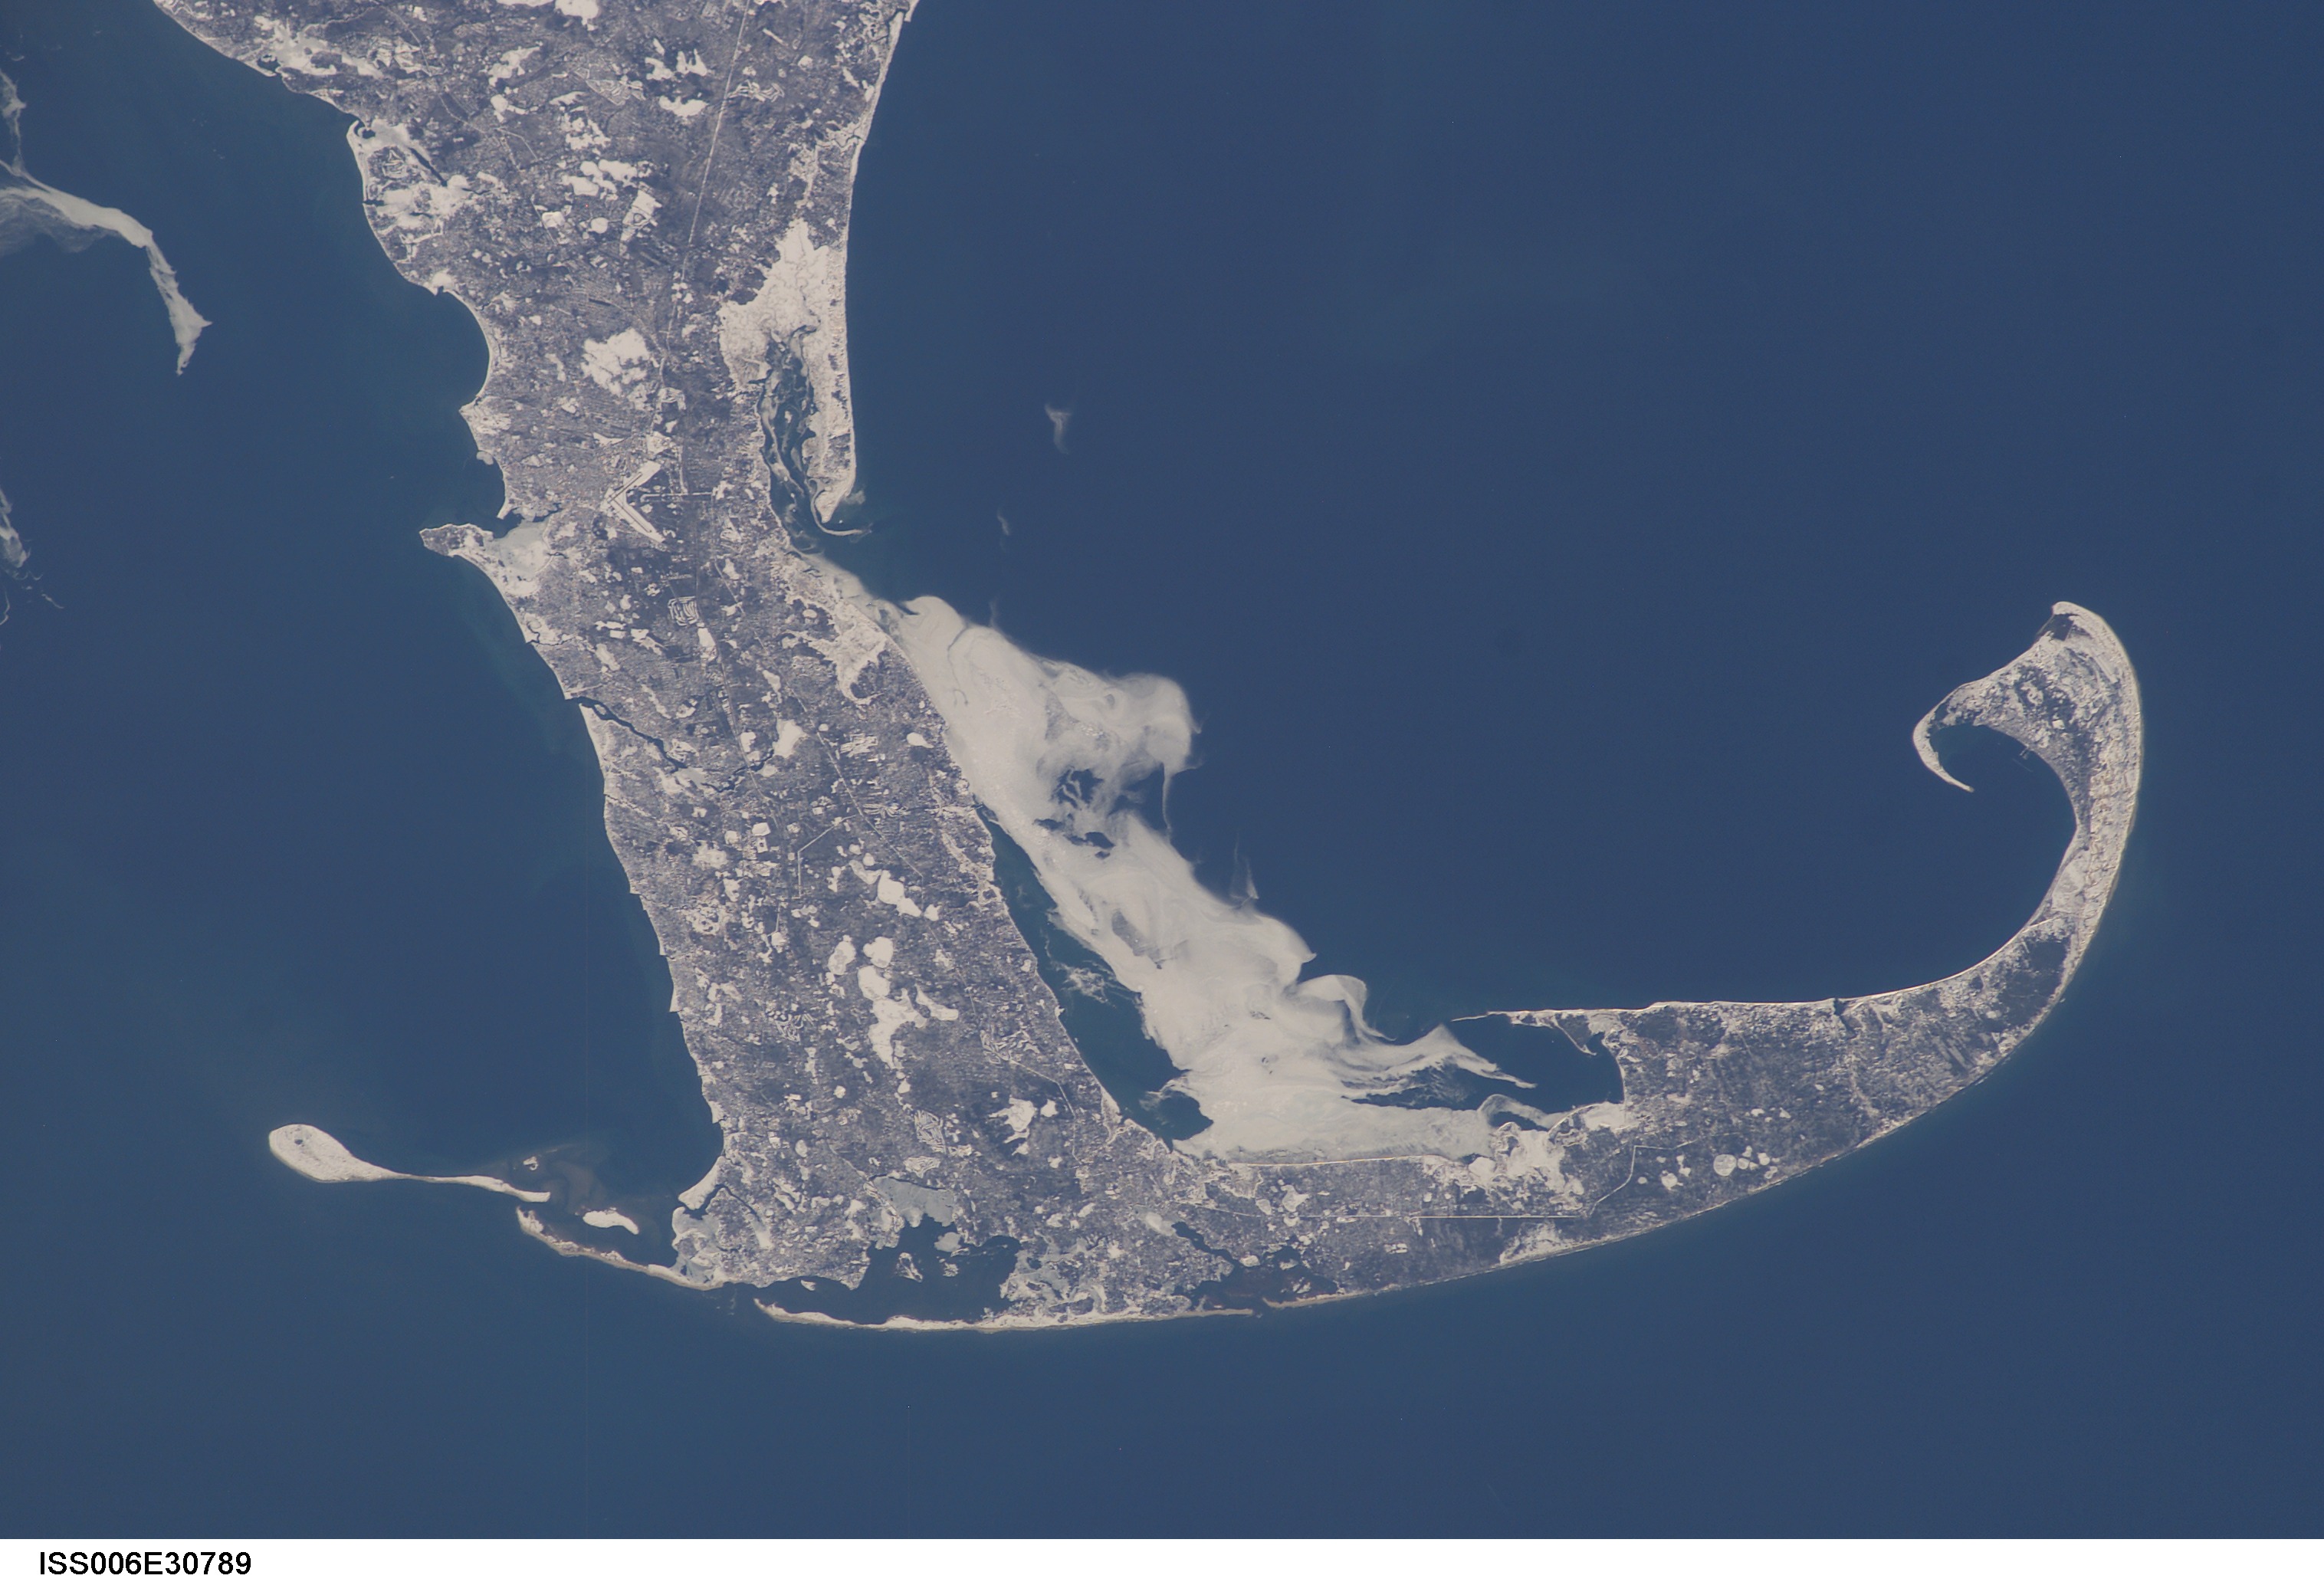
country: USA-MASSACHUSETTS
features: CAPE COD, CAPE COD BAY
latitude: 42.0
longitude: -70.5
